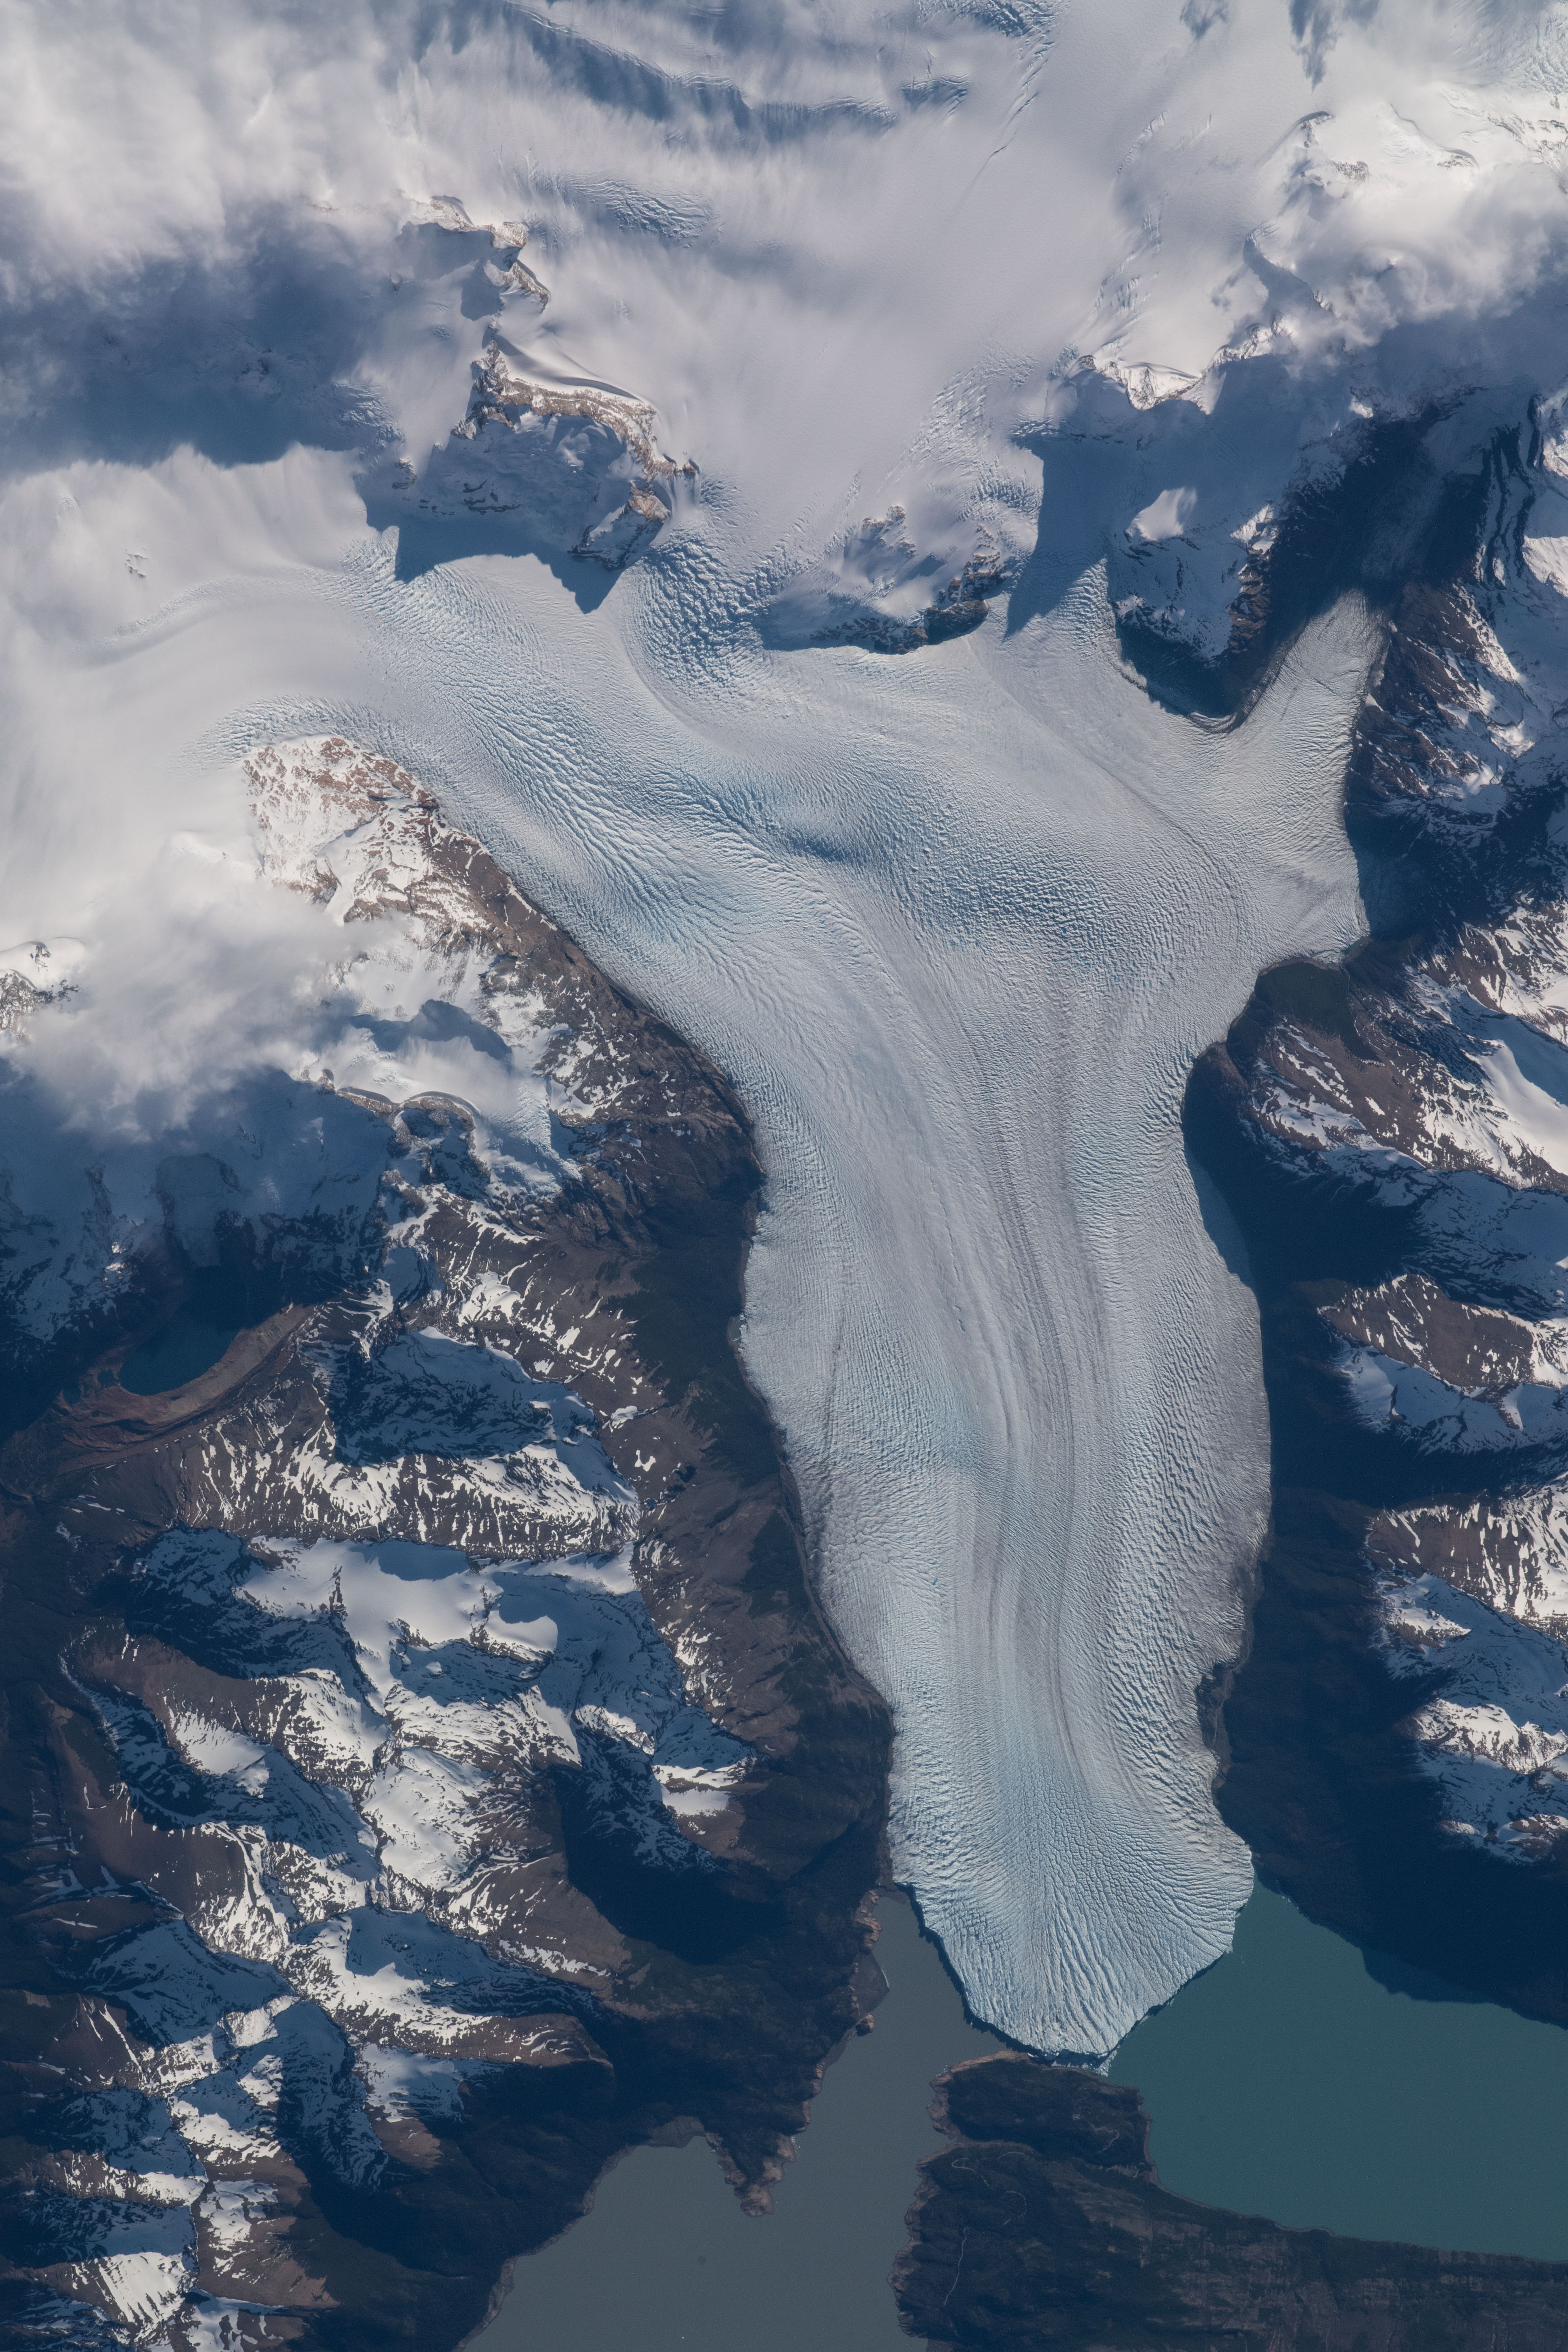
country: ARGENTINA
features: PERITO MORENO GLACIER, S. PATAGONIAN ICE FIELD
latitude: -50.5
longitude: -73.1
